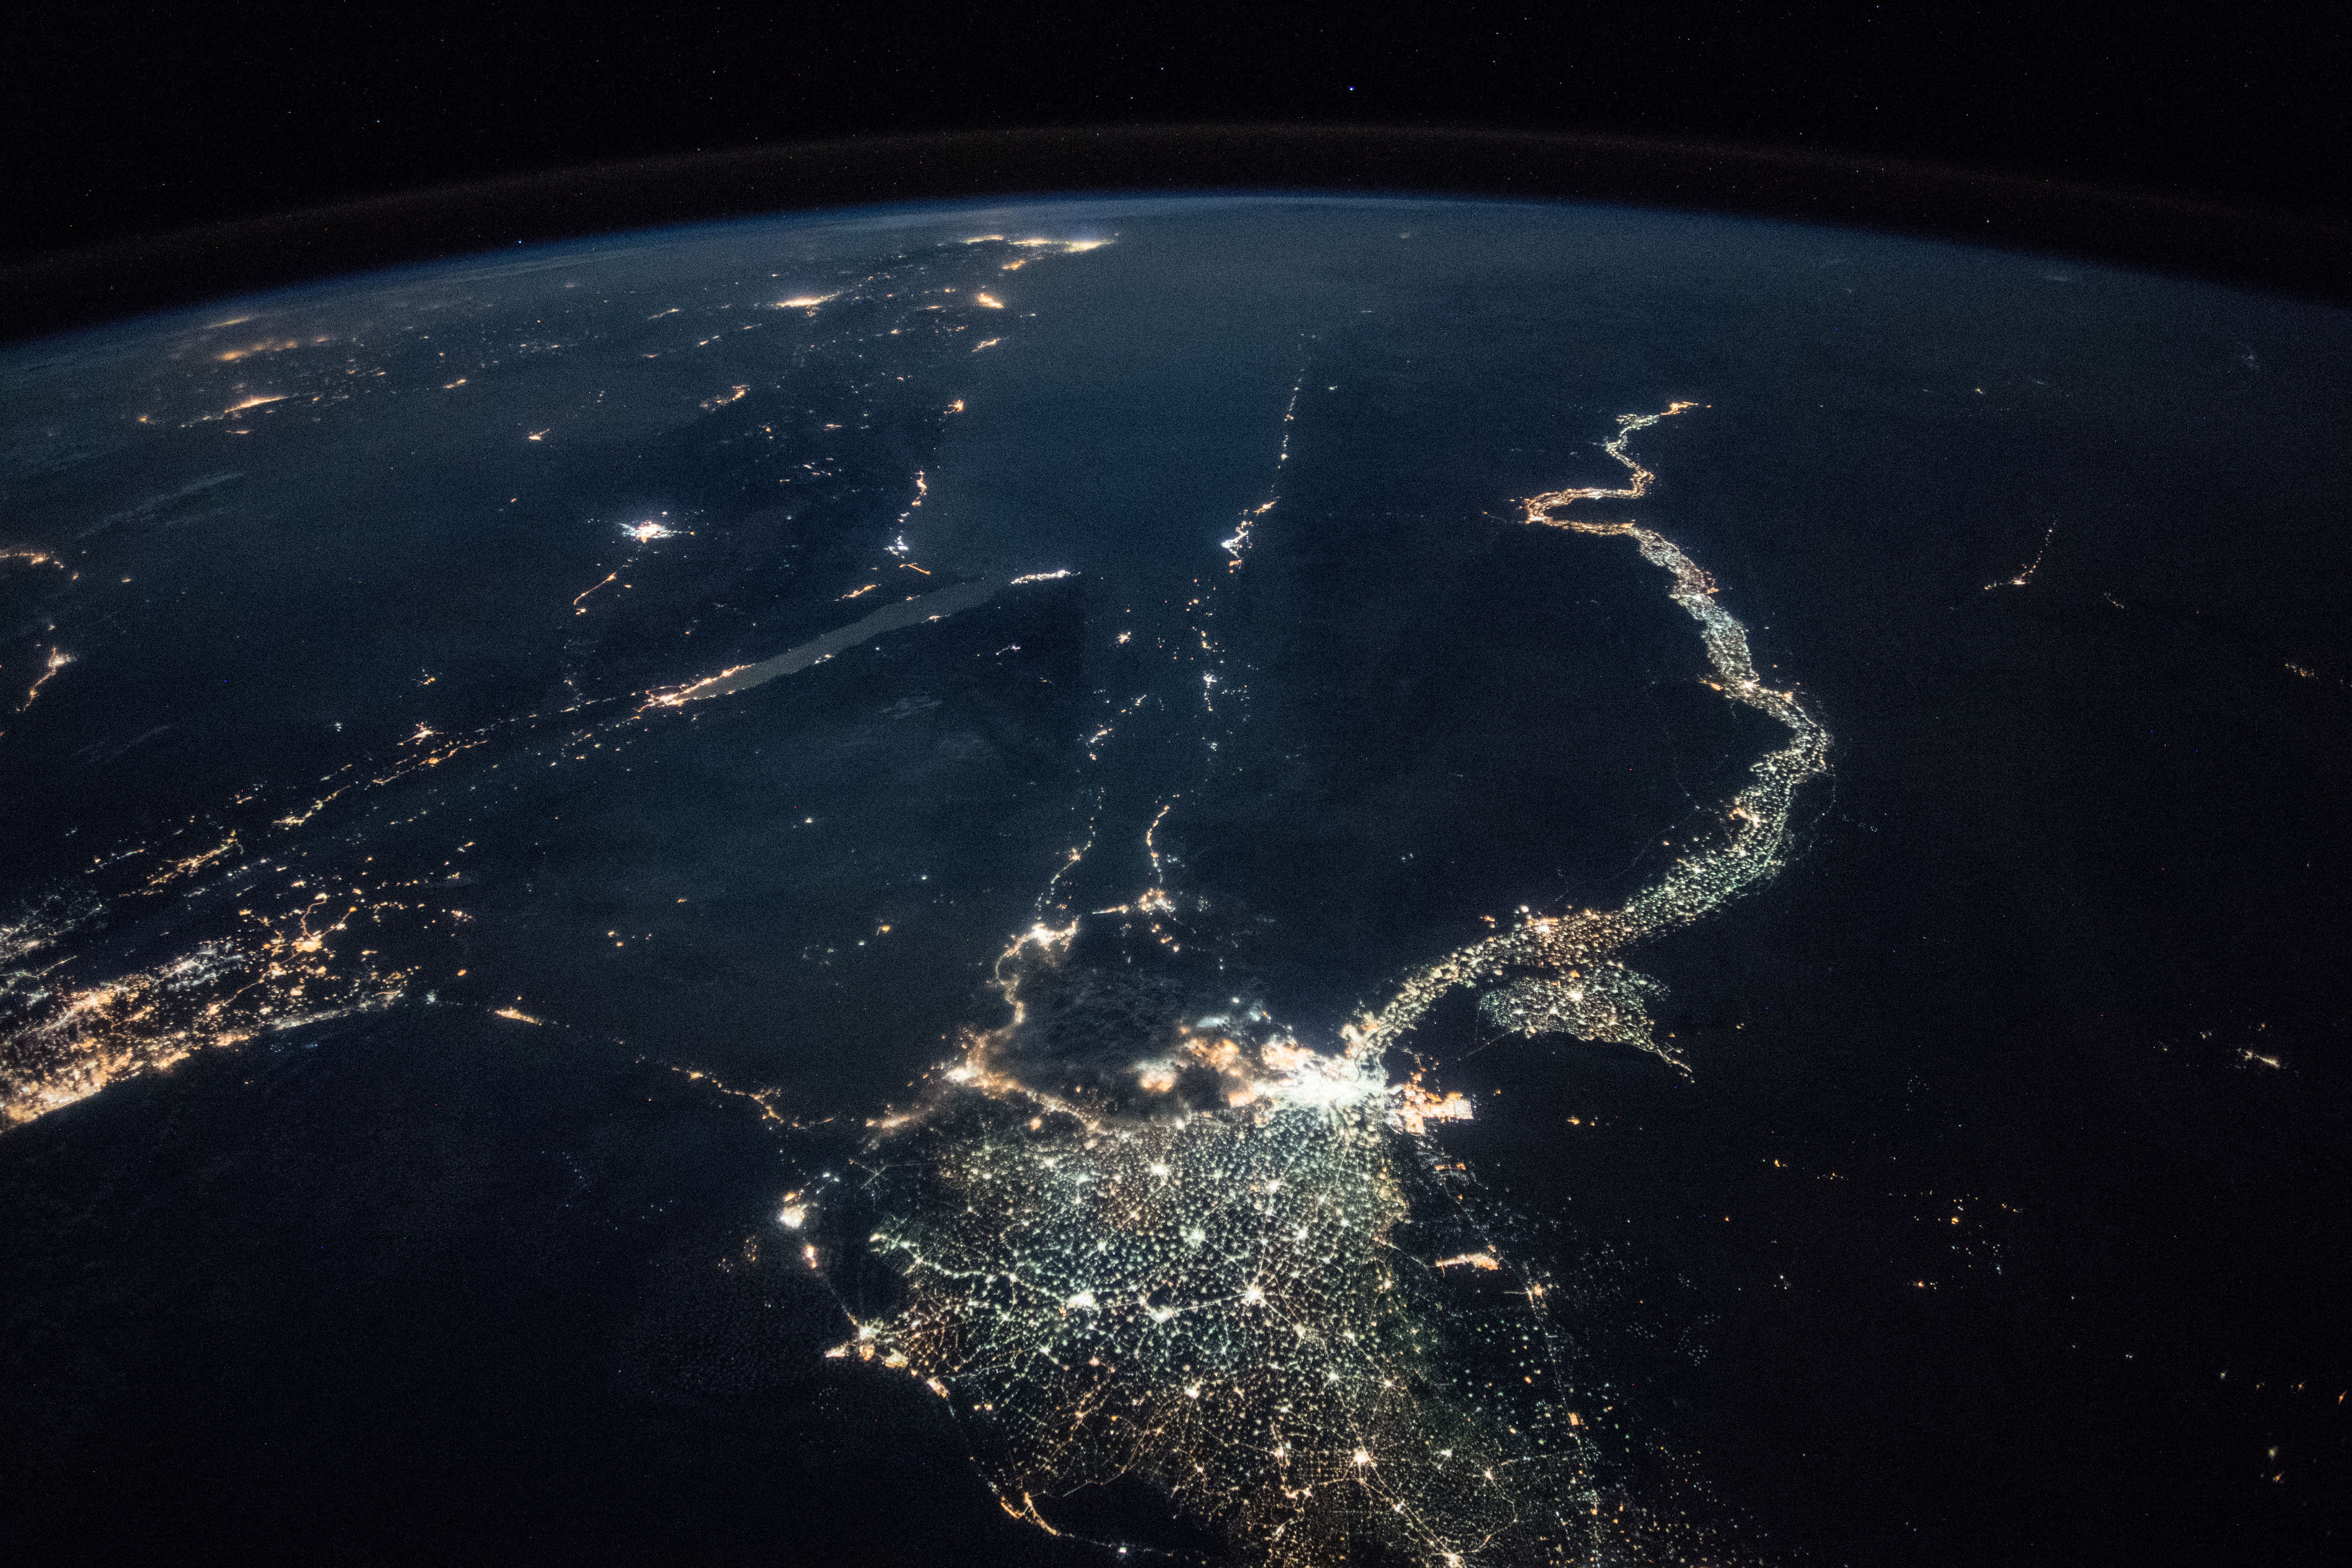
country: EGYPT
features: CAIRO CITY, GULF OF SUEZ, GULF OF AQABA, NEGEV DESERT, SUEZ CITY, ISMAILIA CITY, PORT SAID CITY, NILE DELTA, FAIYUM CITY, WESTERN DESERT, NIGHT, EARTH LIMB
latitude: 29.2
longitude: 32.6
